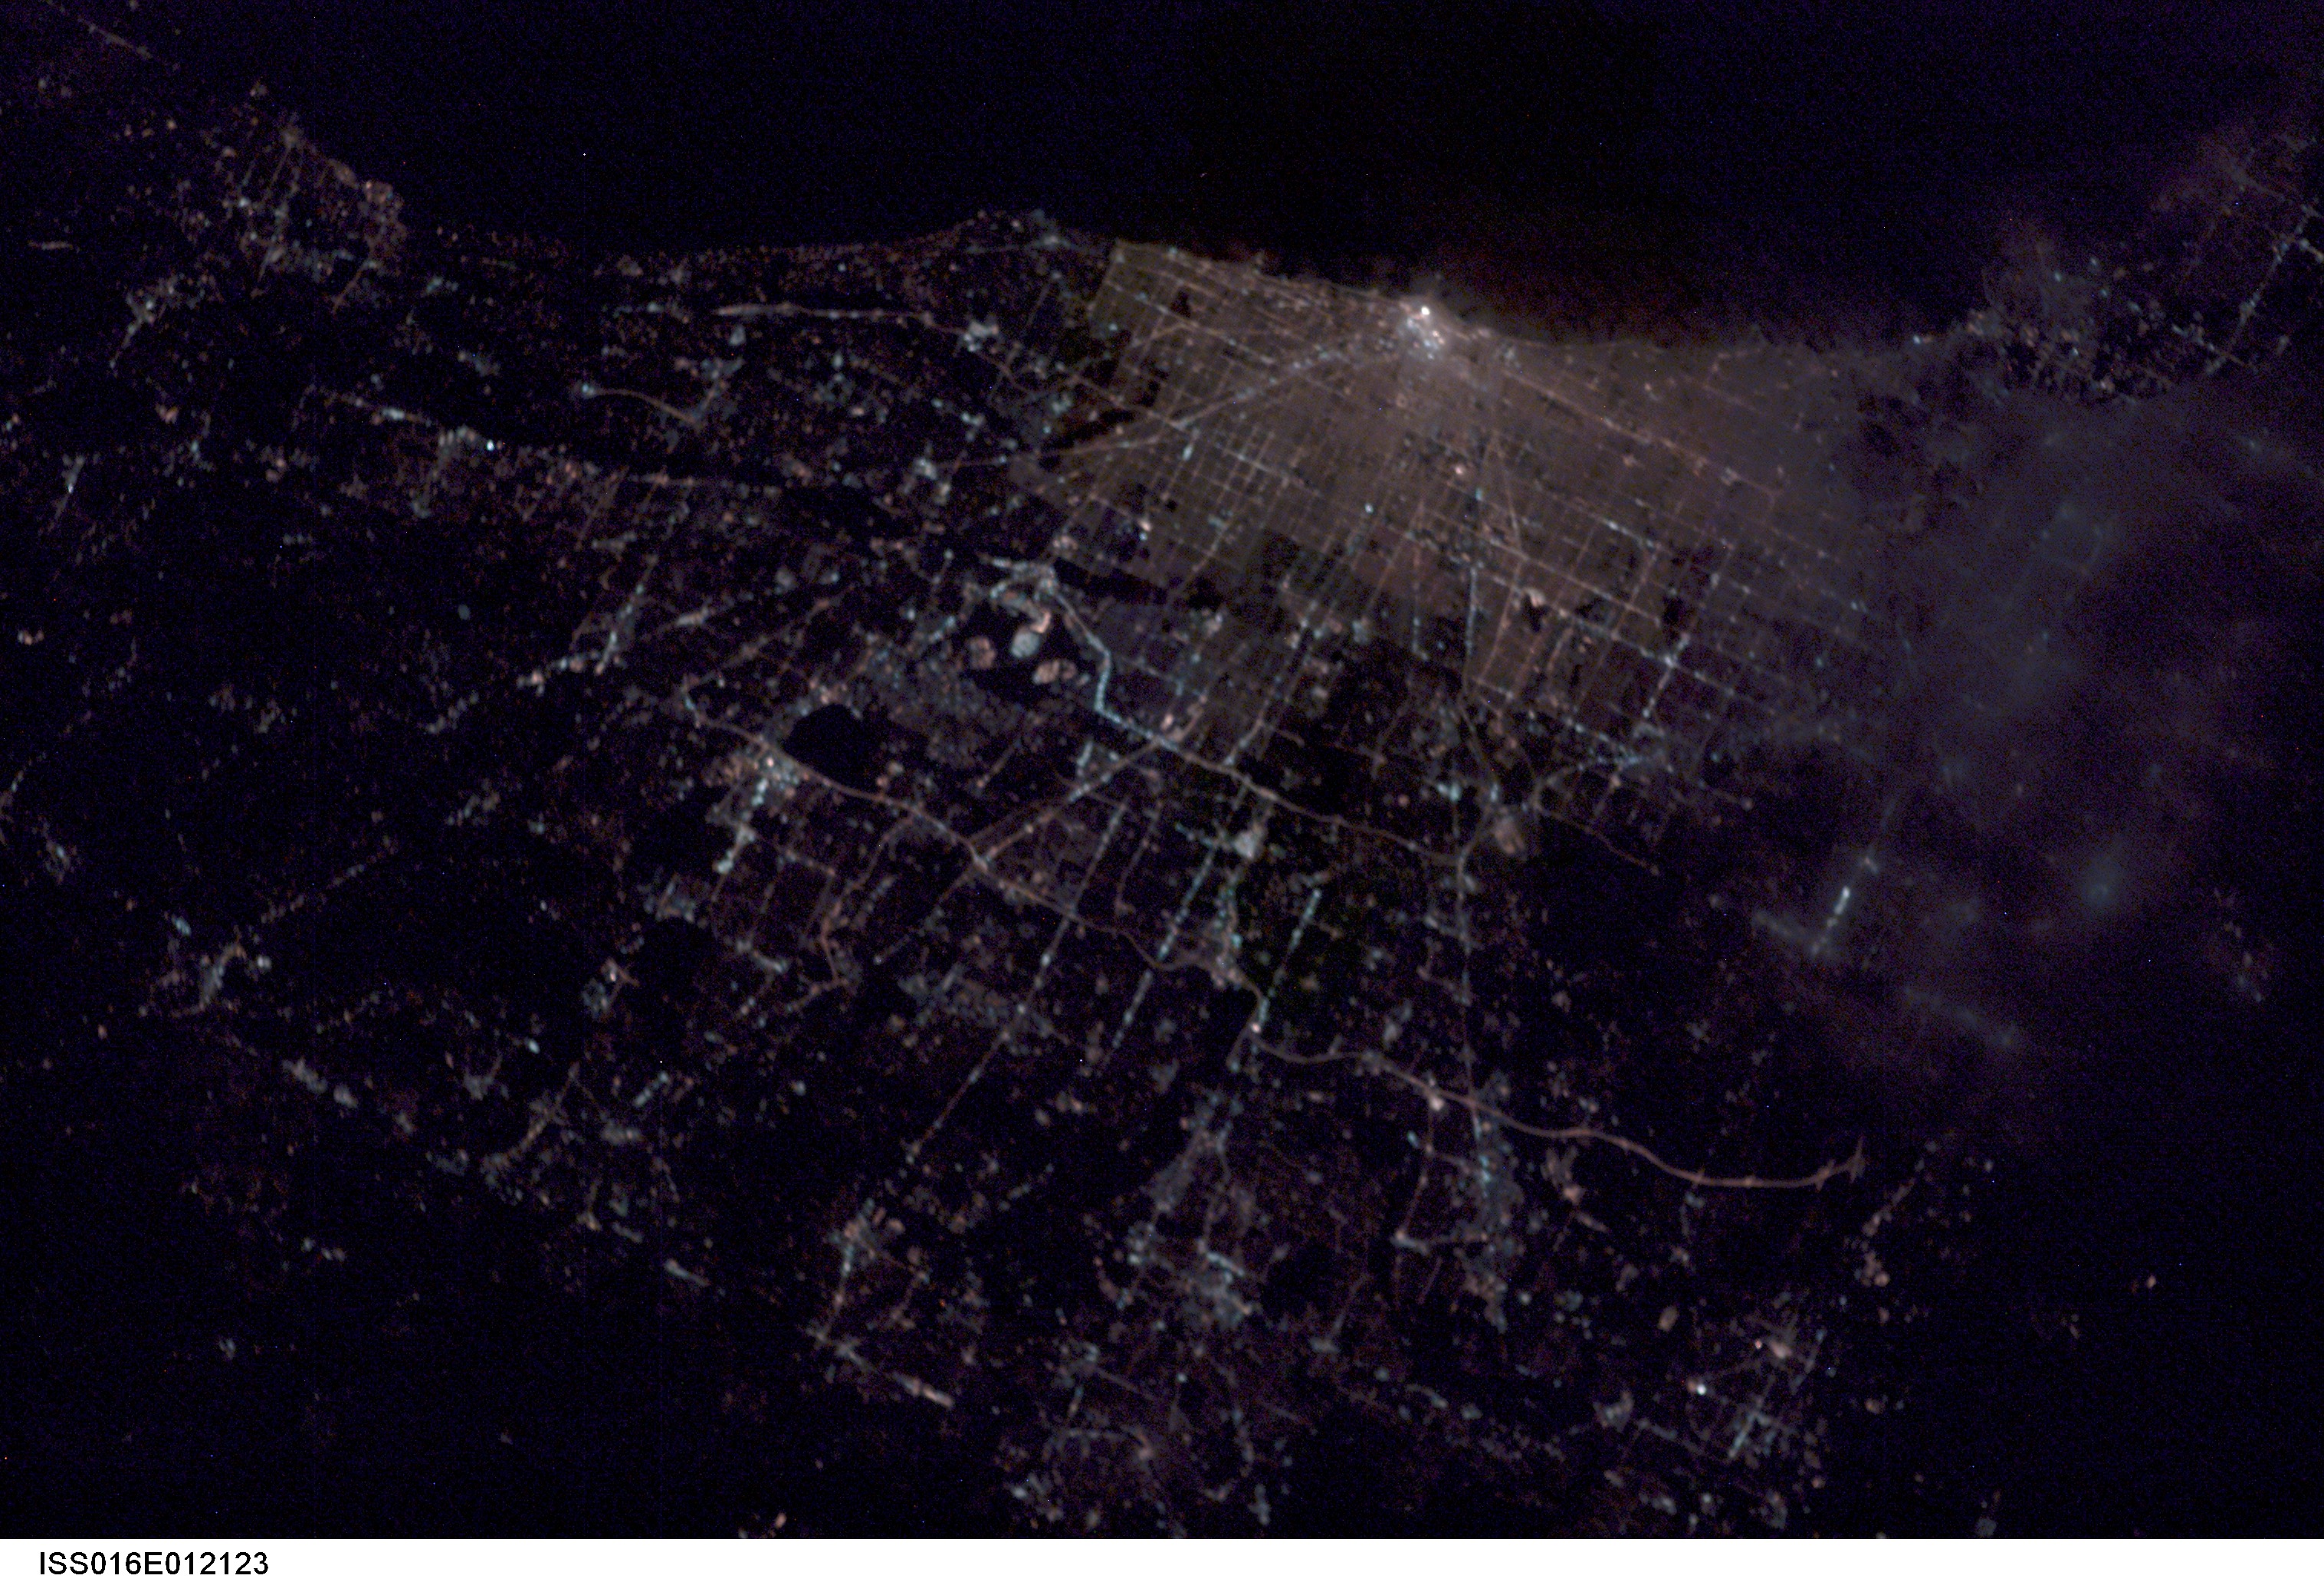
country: USA-ILLINOIS
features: CHICAGO AT NIGHT
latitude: 42.0
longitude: -87.5
